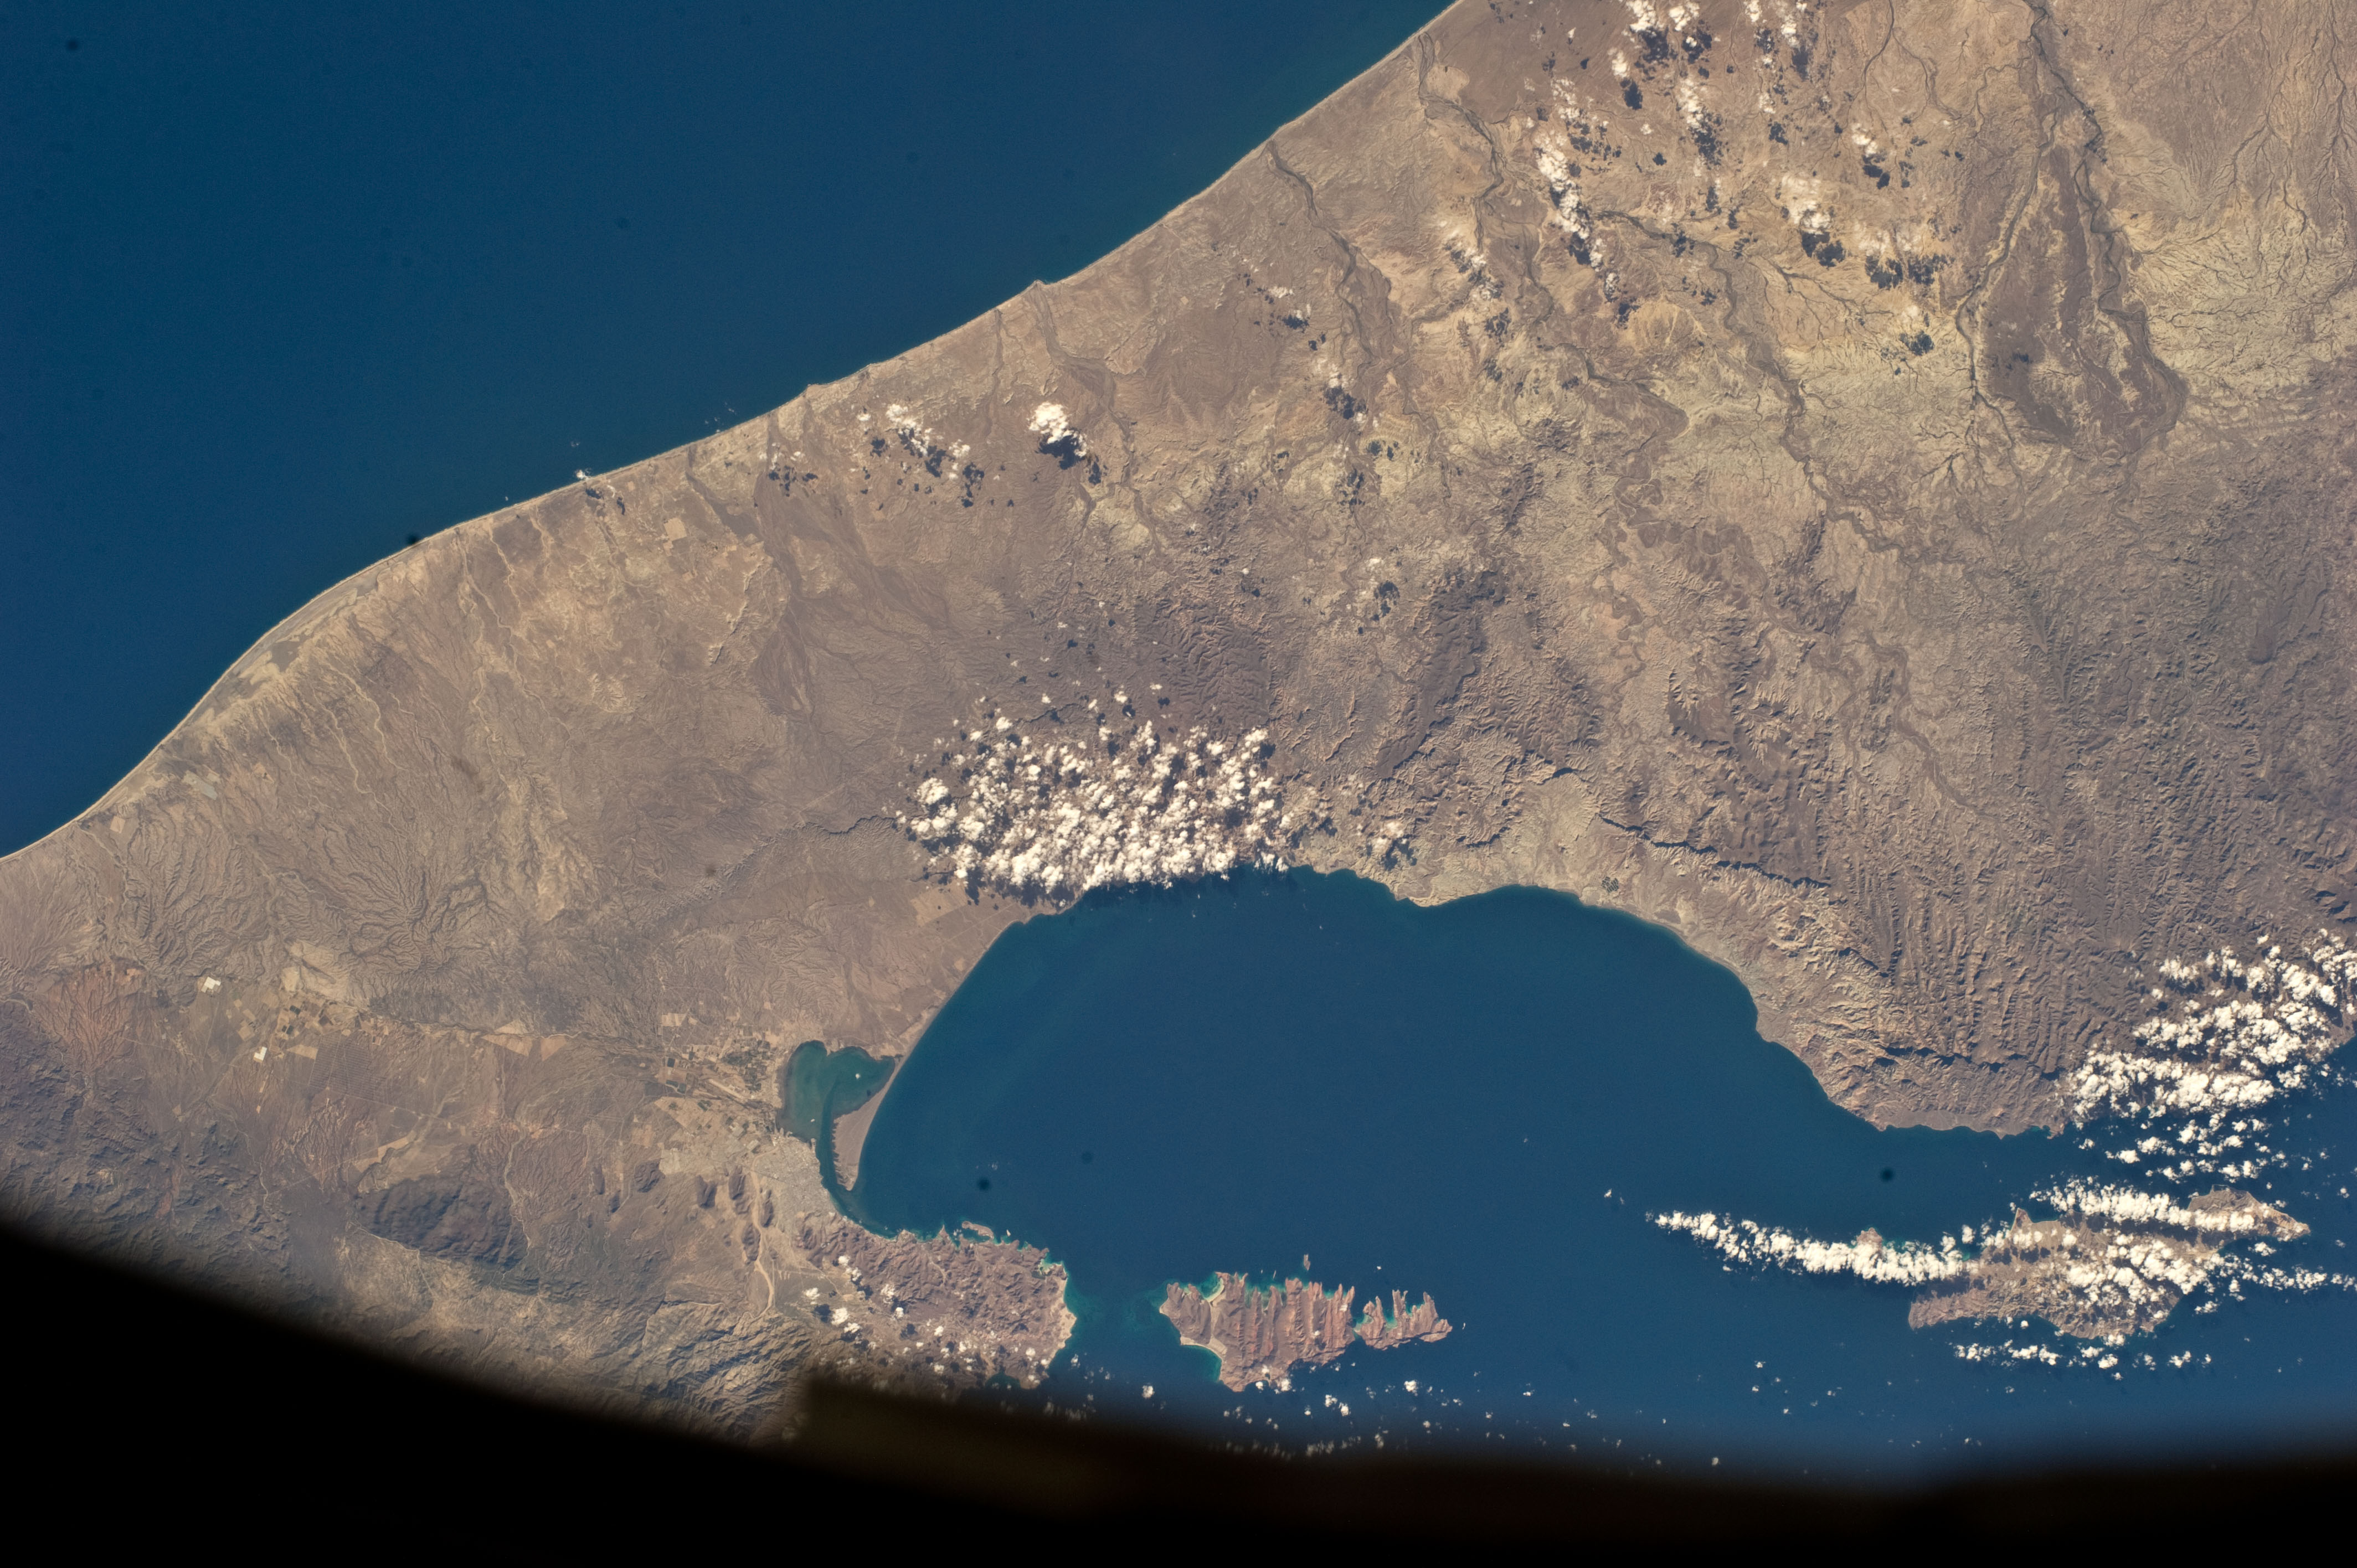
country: MEXICO
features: G. OF CALIFORNIA, LA PAZ BAY, LA PAZ, ESPIRITU SANTO I.
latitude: 24.5
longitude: -110.5
